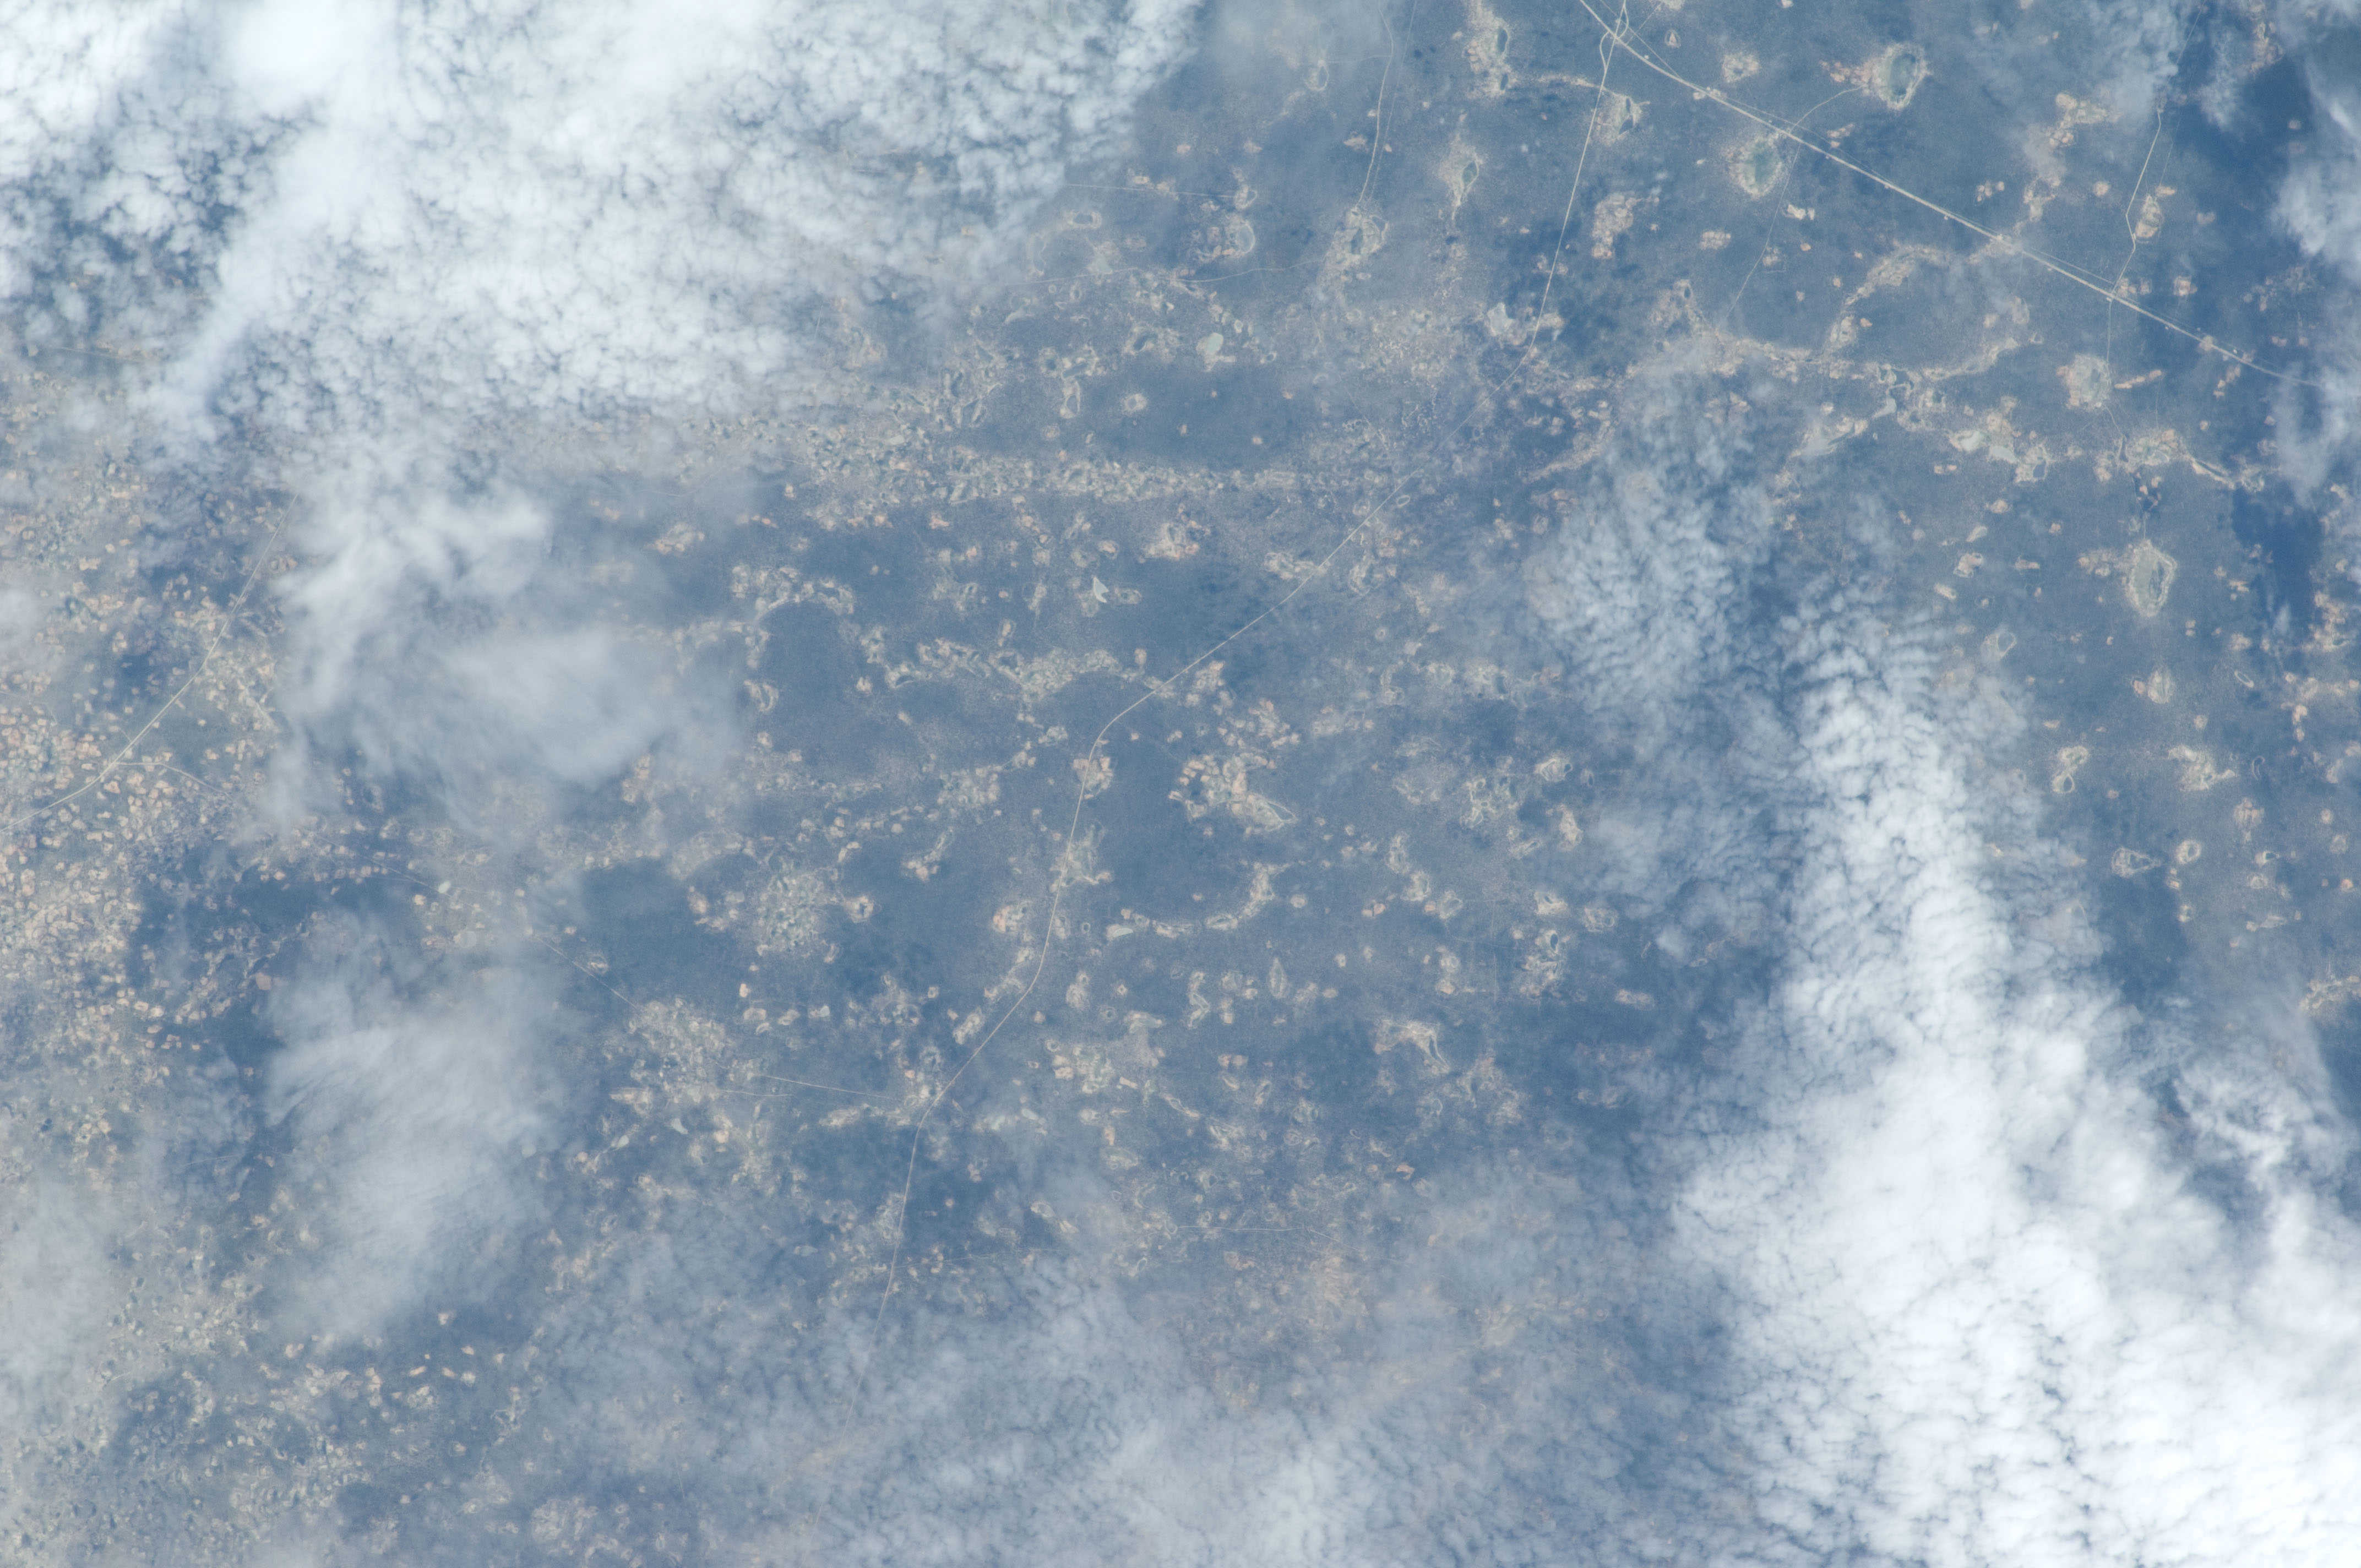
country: NAMIBIA
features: OWAMBO PLAINS, SMALL FARMS, ROADS
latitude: -17.7
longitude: 16.5
